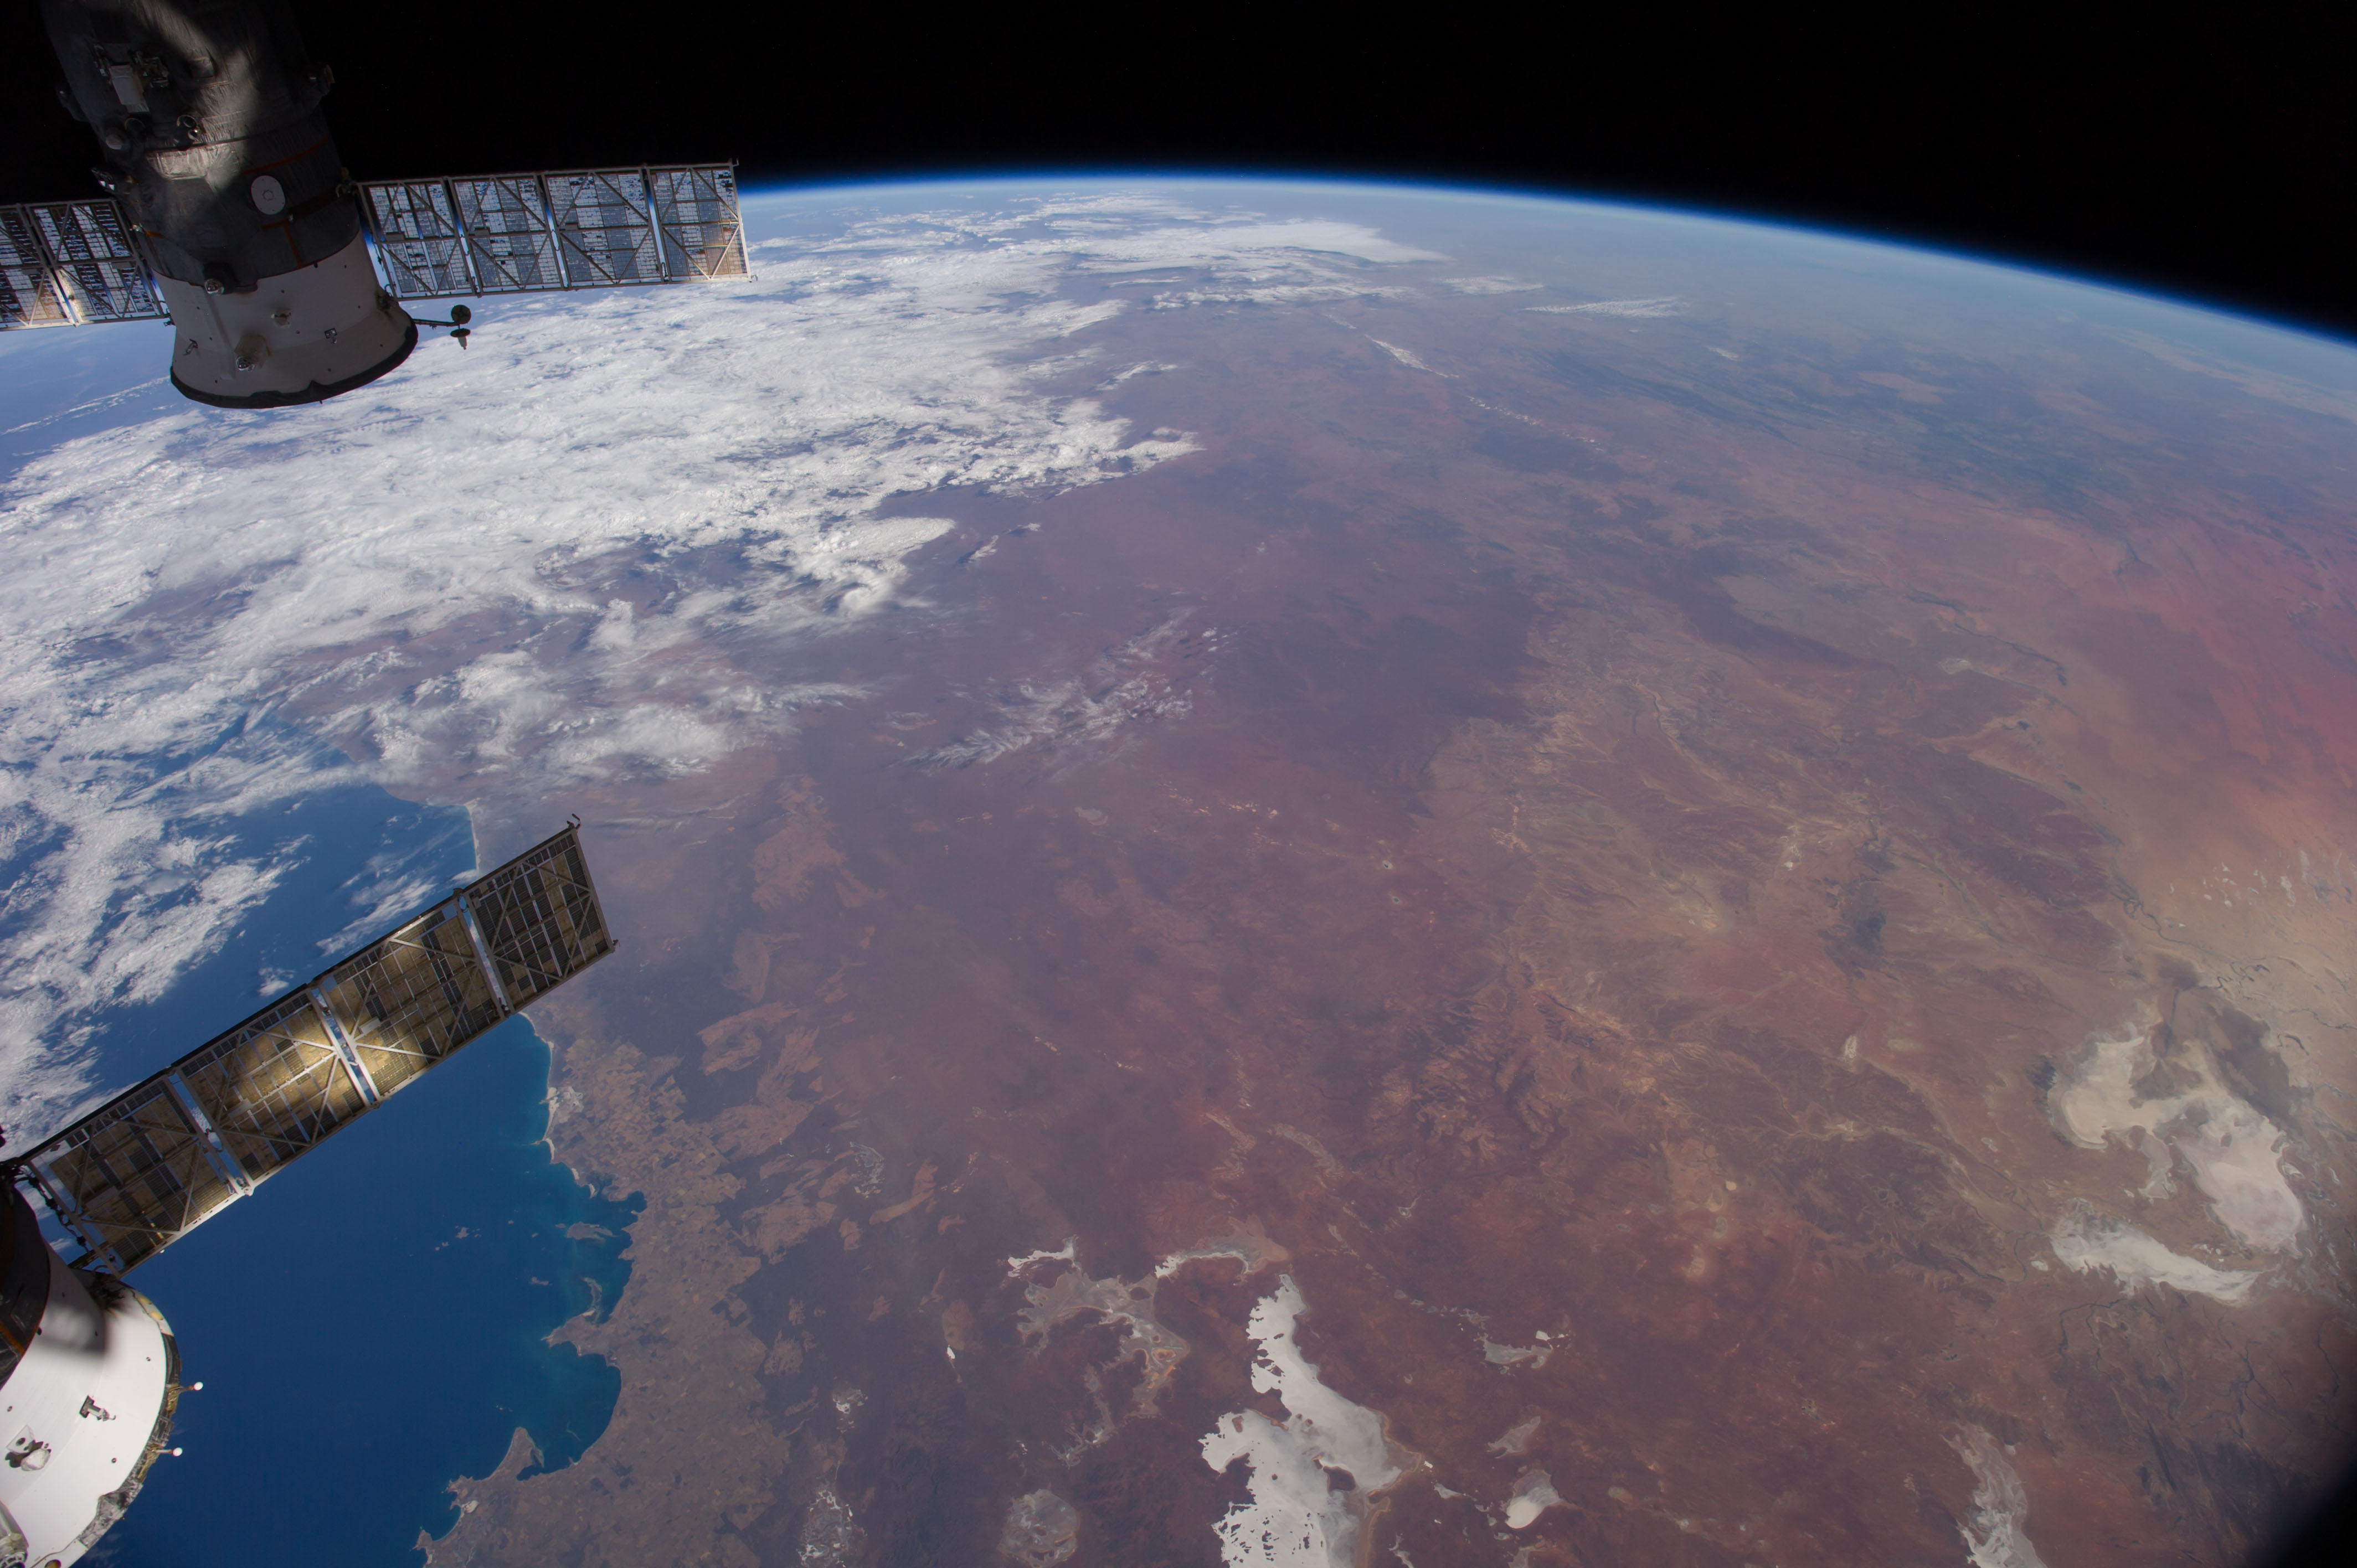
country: AUSTRALIA-SA
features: GREAT VICTORIA DES., INDIAN O., L. EYRE, L. EVERARD, L. GAIRDNER, ATMOSPHERIC LIMB
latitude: -30.0
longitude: 133.5
